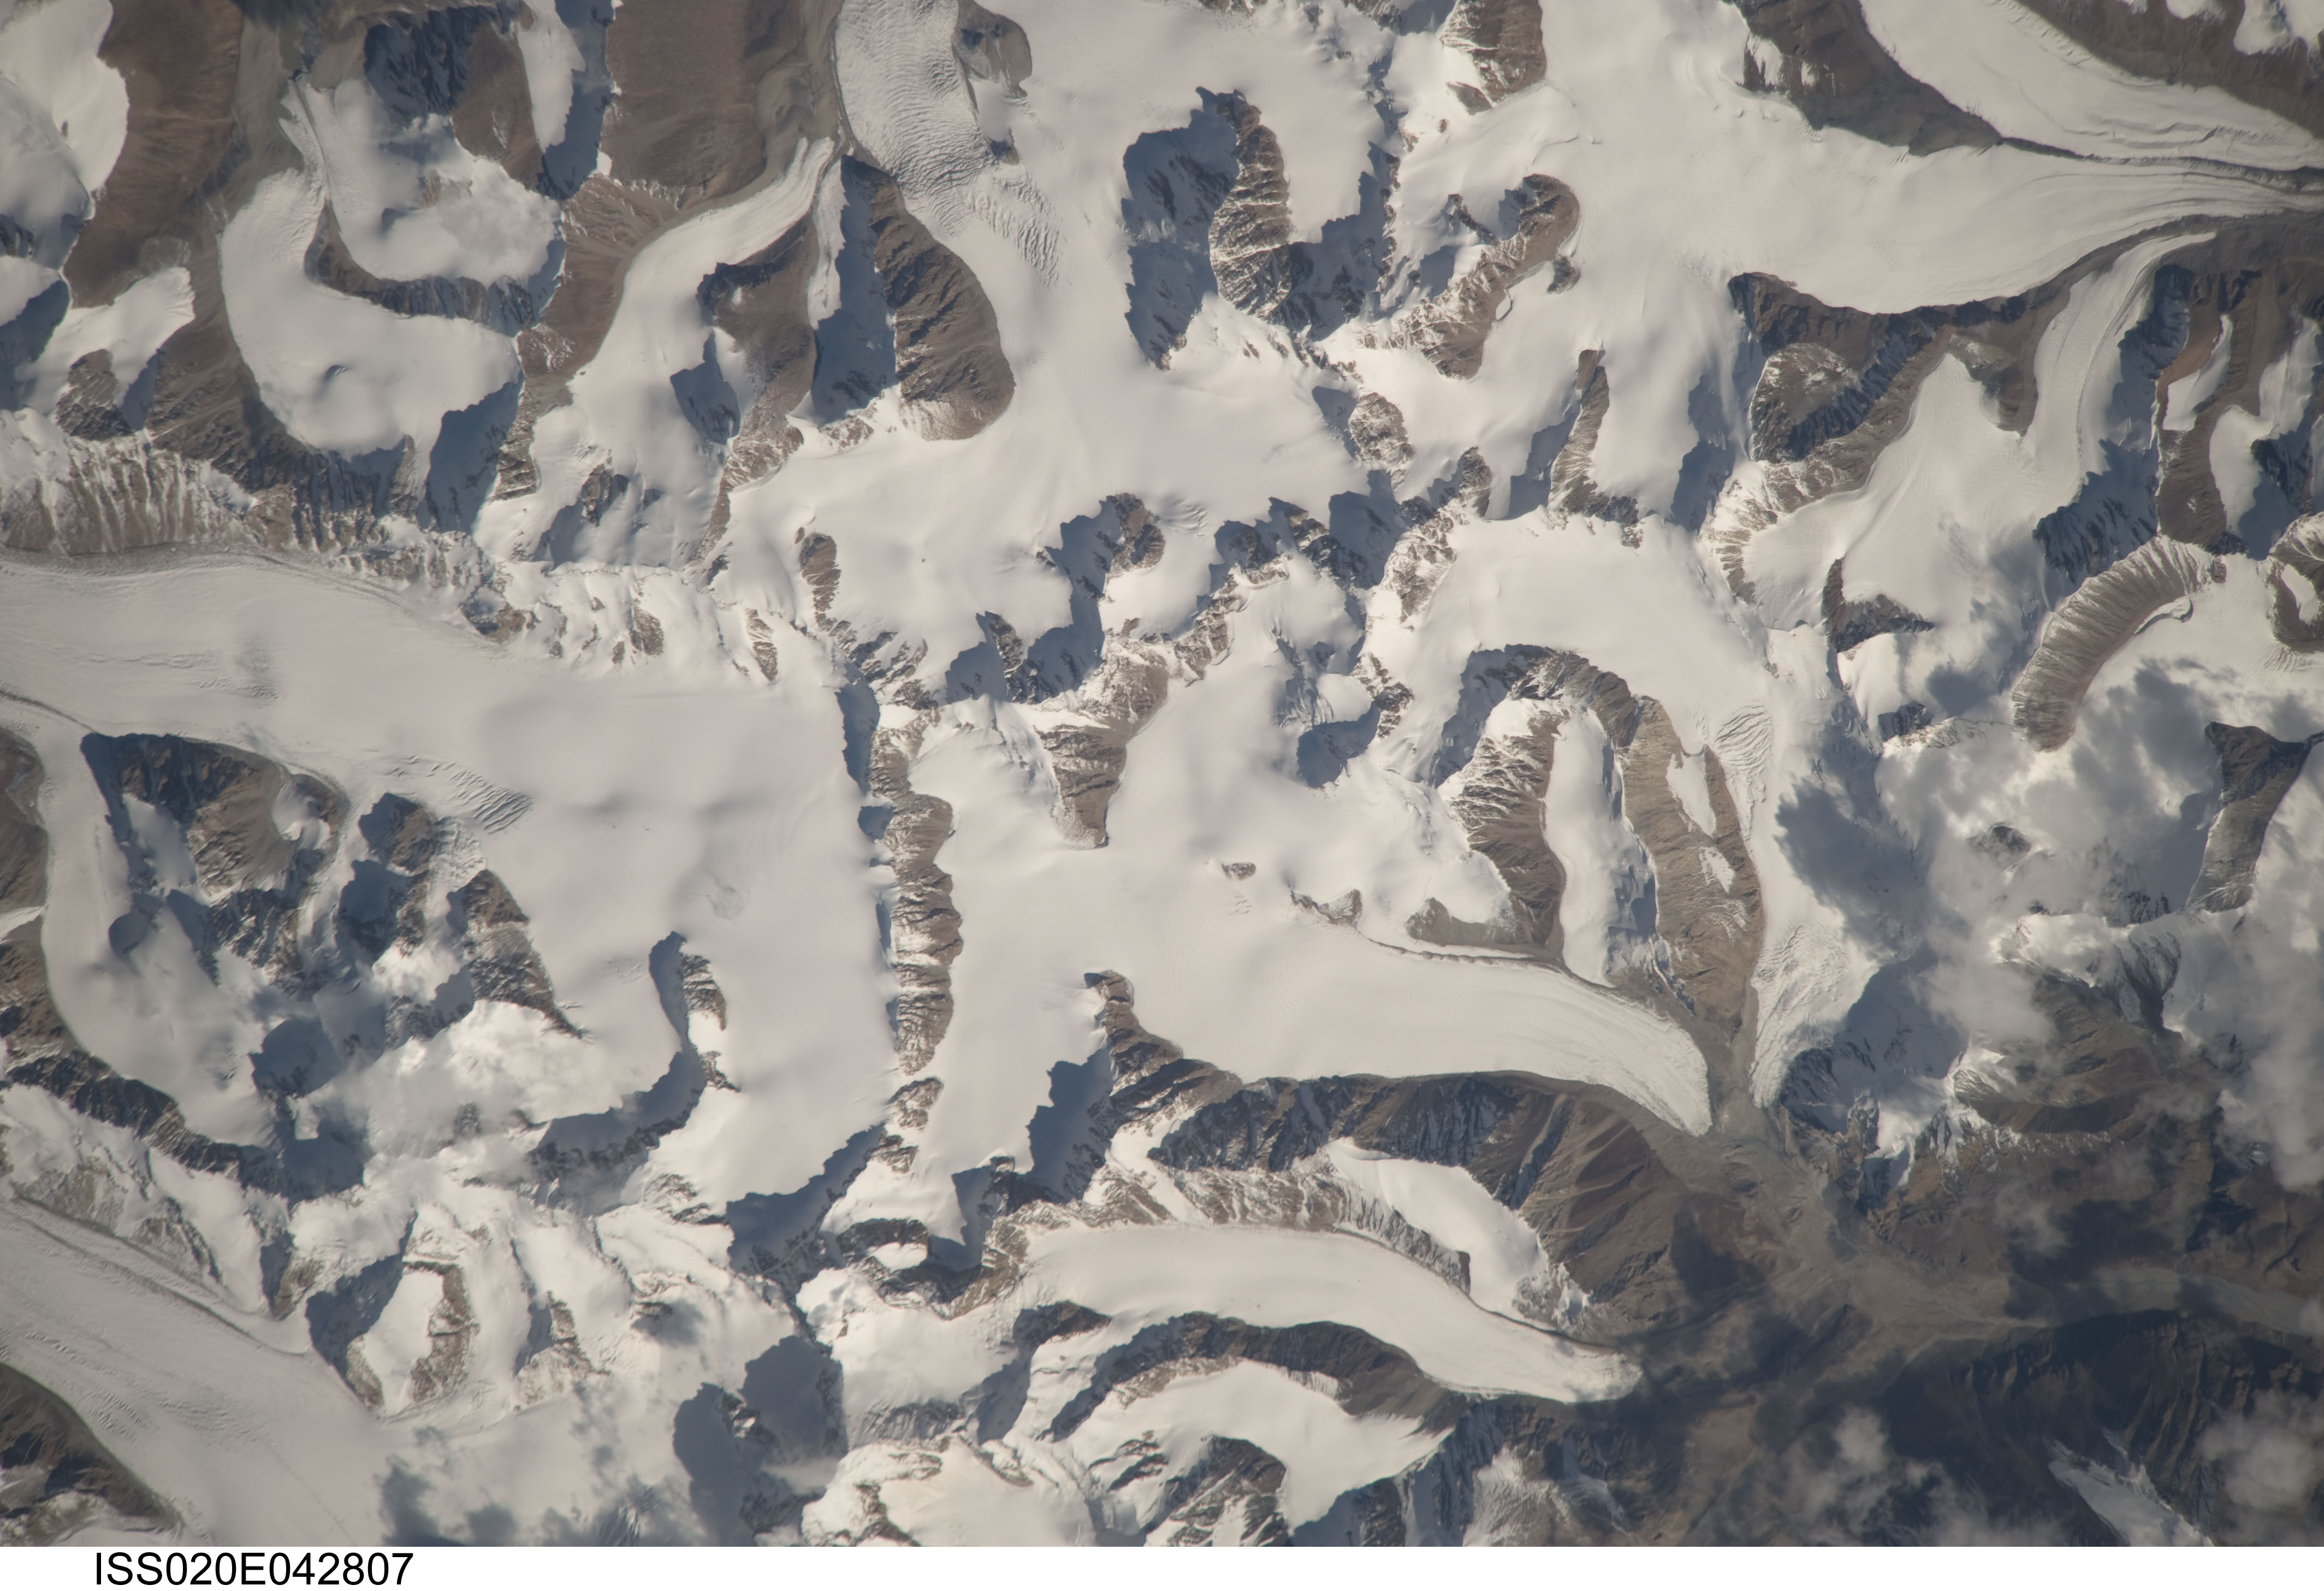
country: CHINA
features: ERENHABERG SHAN, GLACIERS, SNOW
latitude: 43.5
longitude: 85.1
